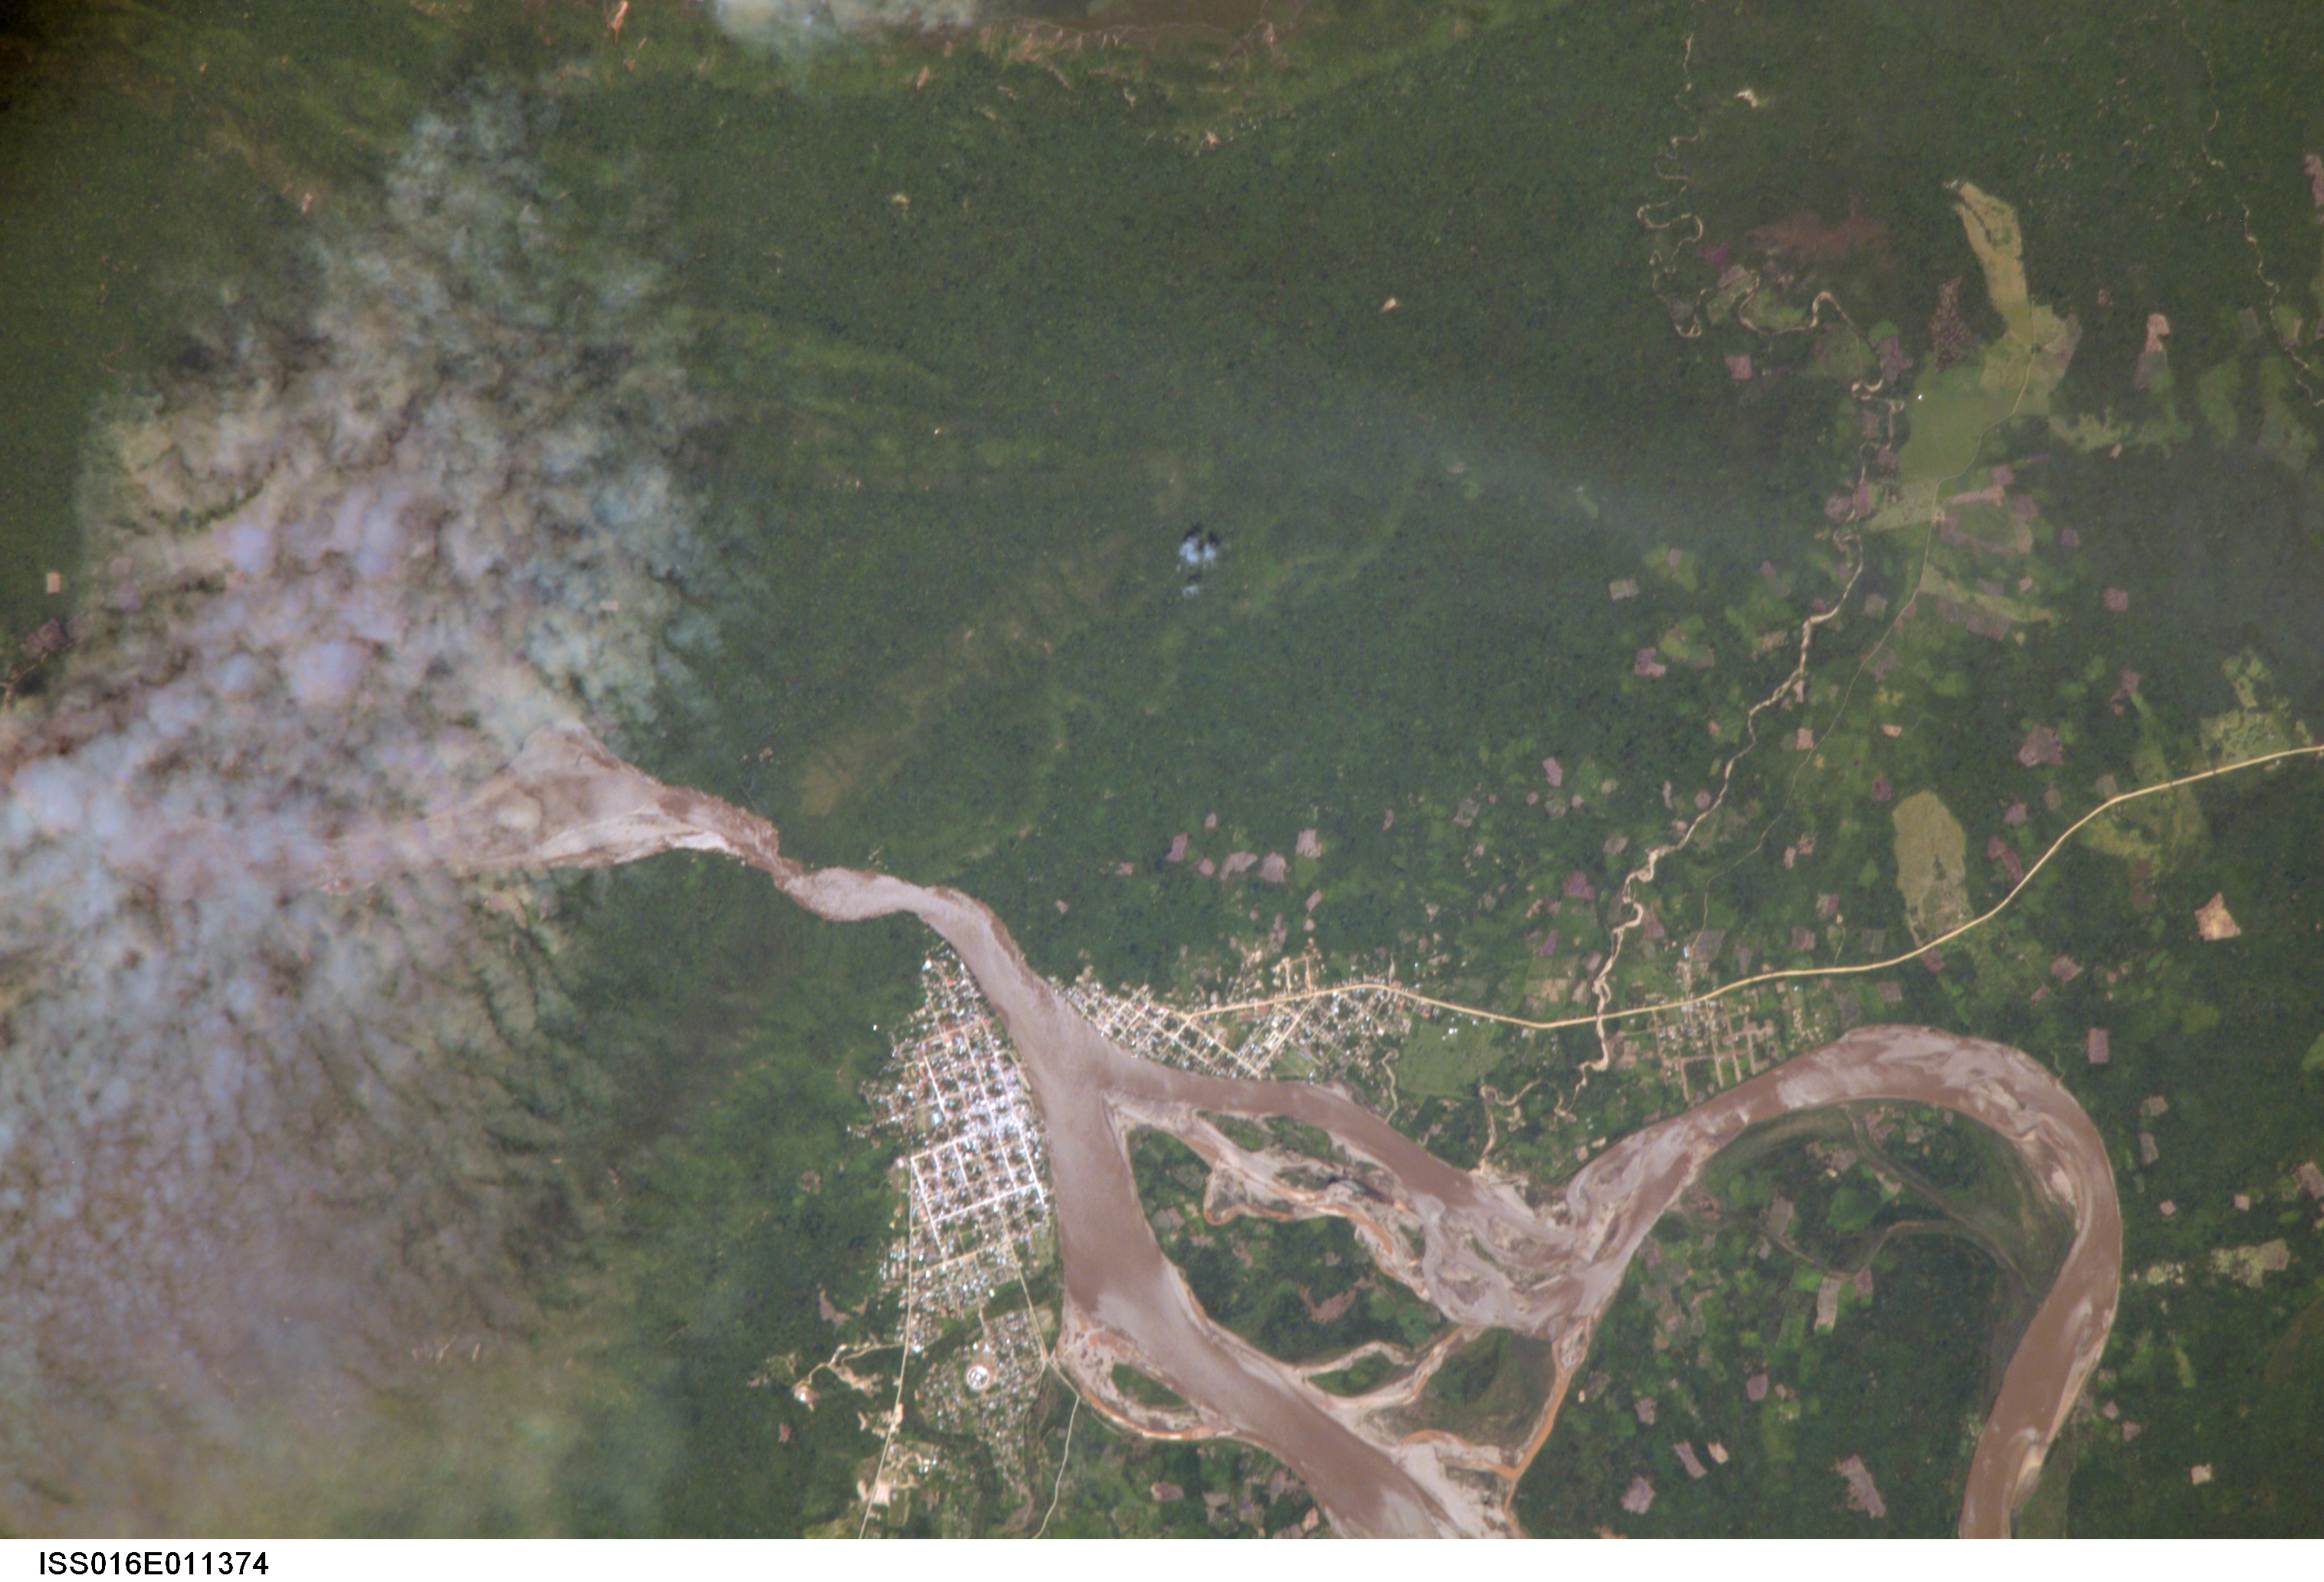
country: BOLIVIA
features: RURRENABAQUE, BENI R., FOREST
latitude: -14.4
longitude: -67.5
